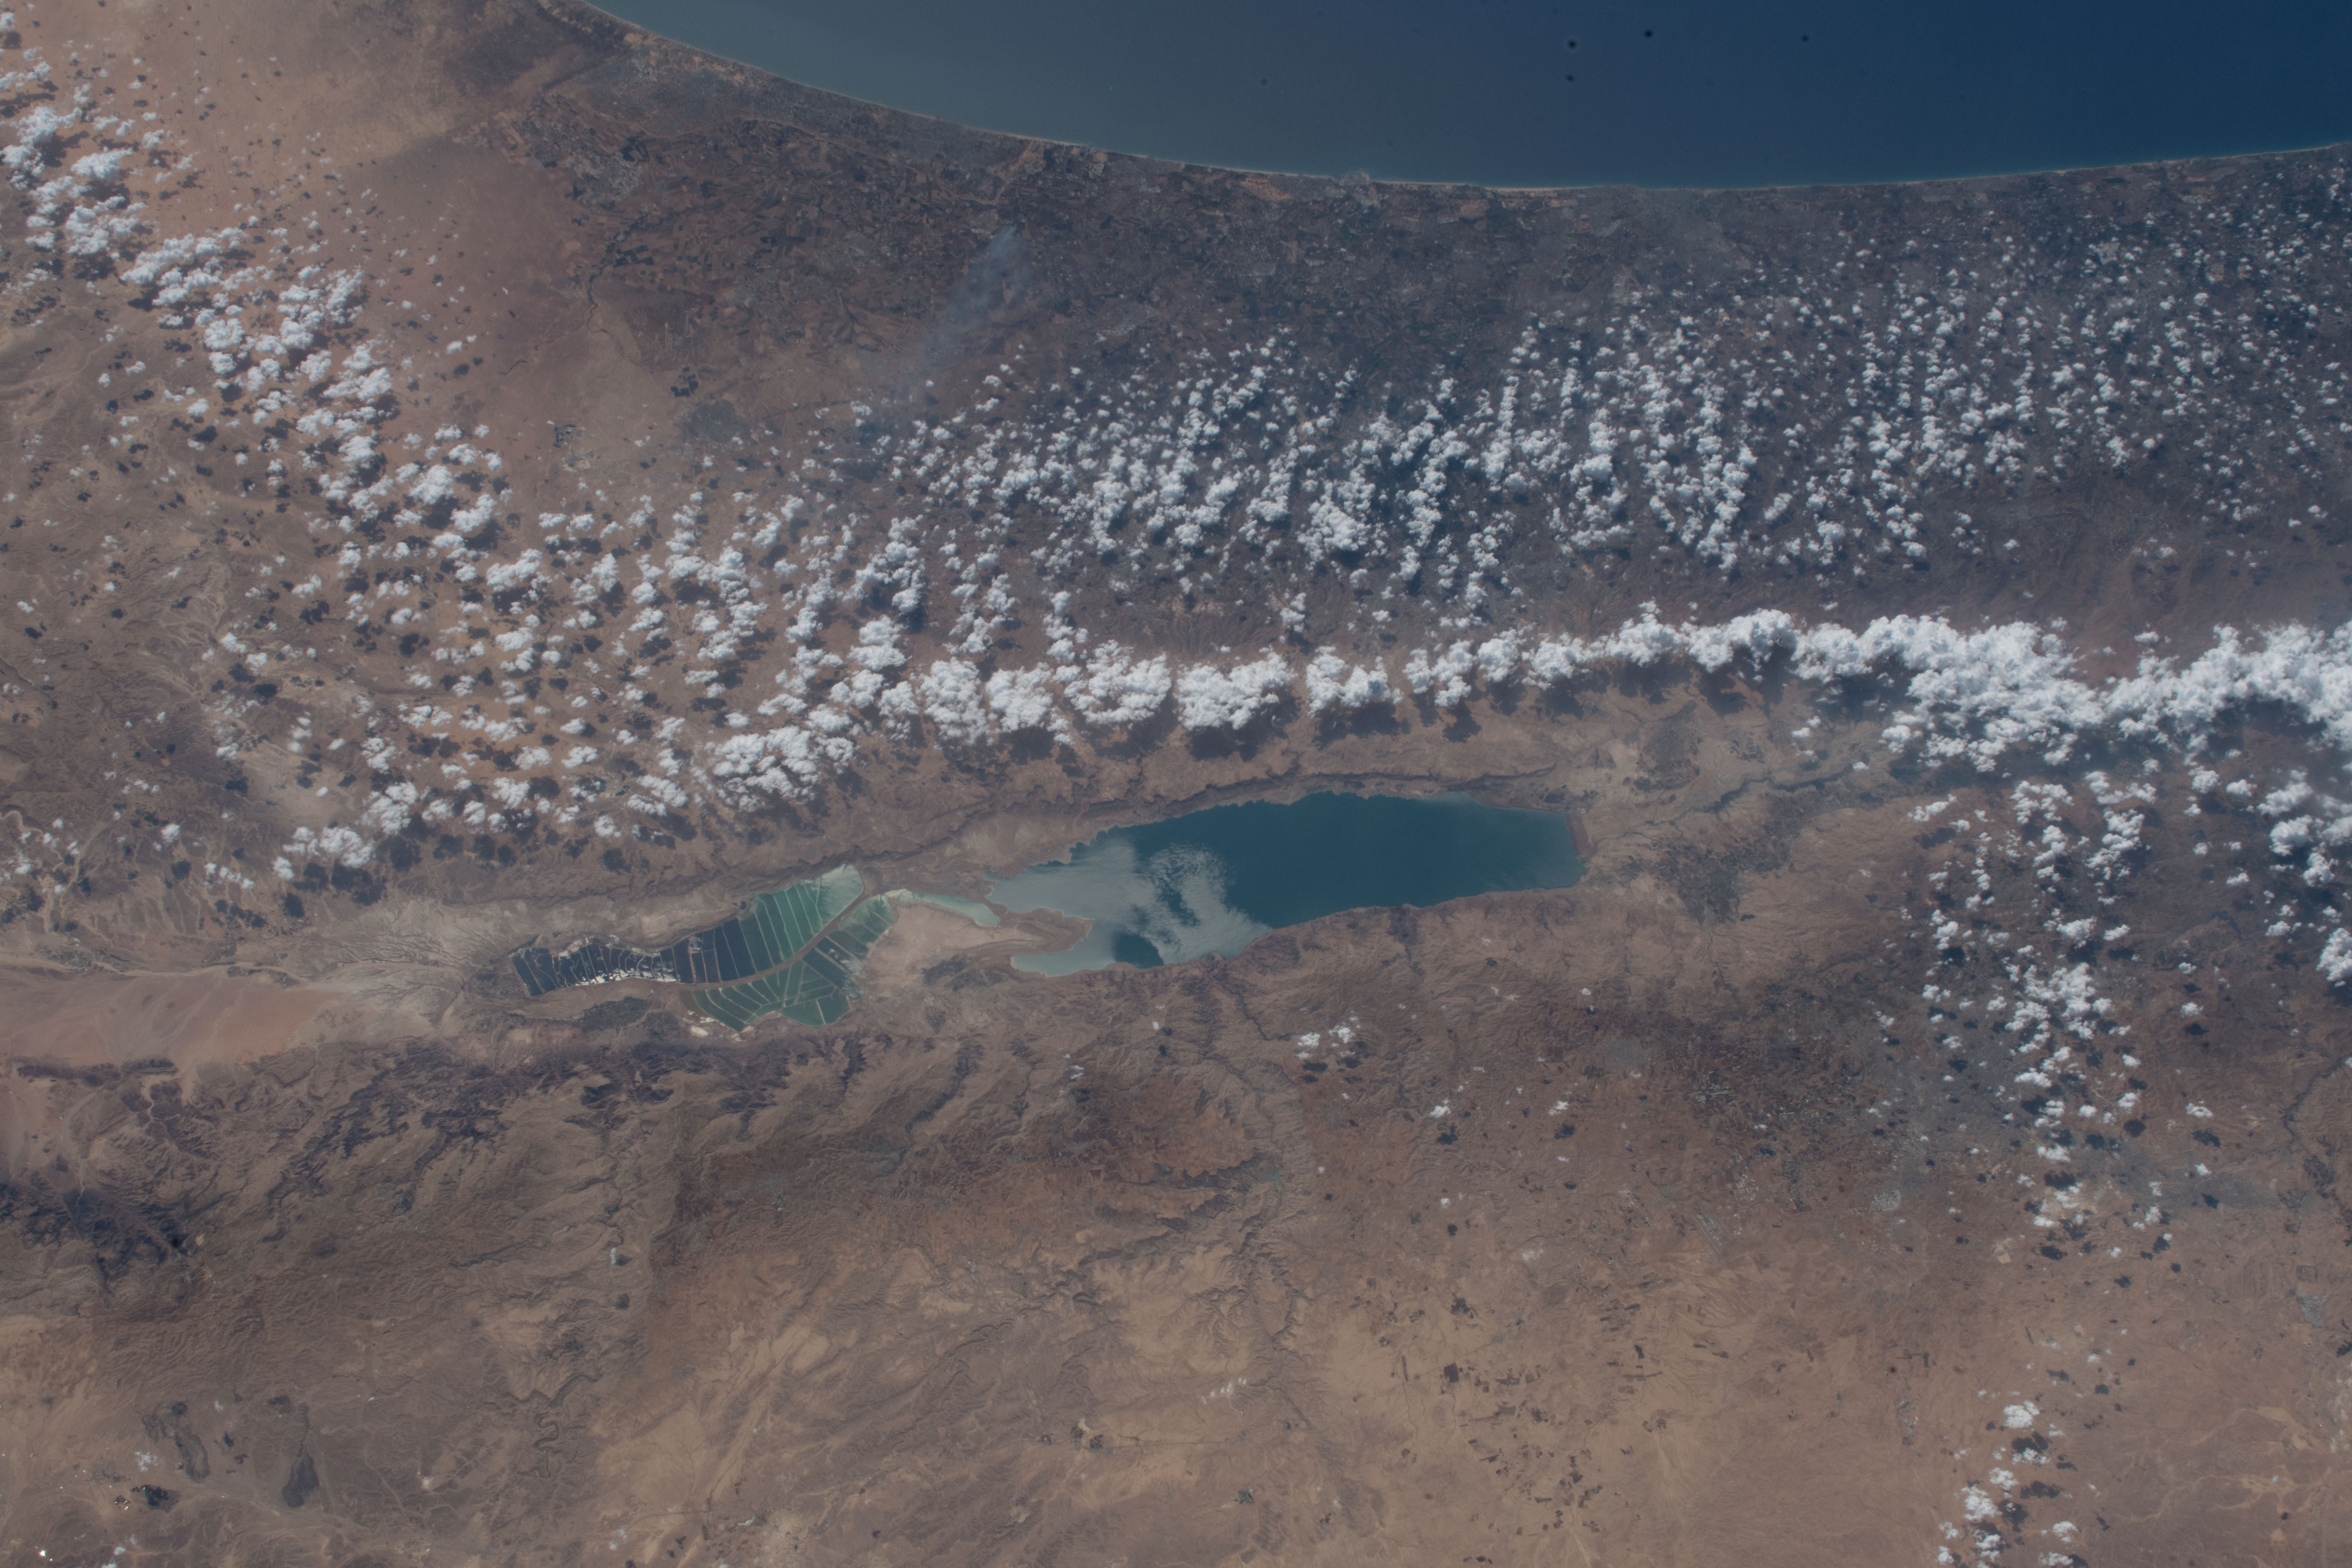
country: ISRAEL
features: DEAD SEA, JERUZALEMN, GAZA STRIP, MEDITERRANEAN SEA
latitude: 31.5
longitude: 35.4
